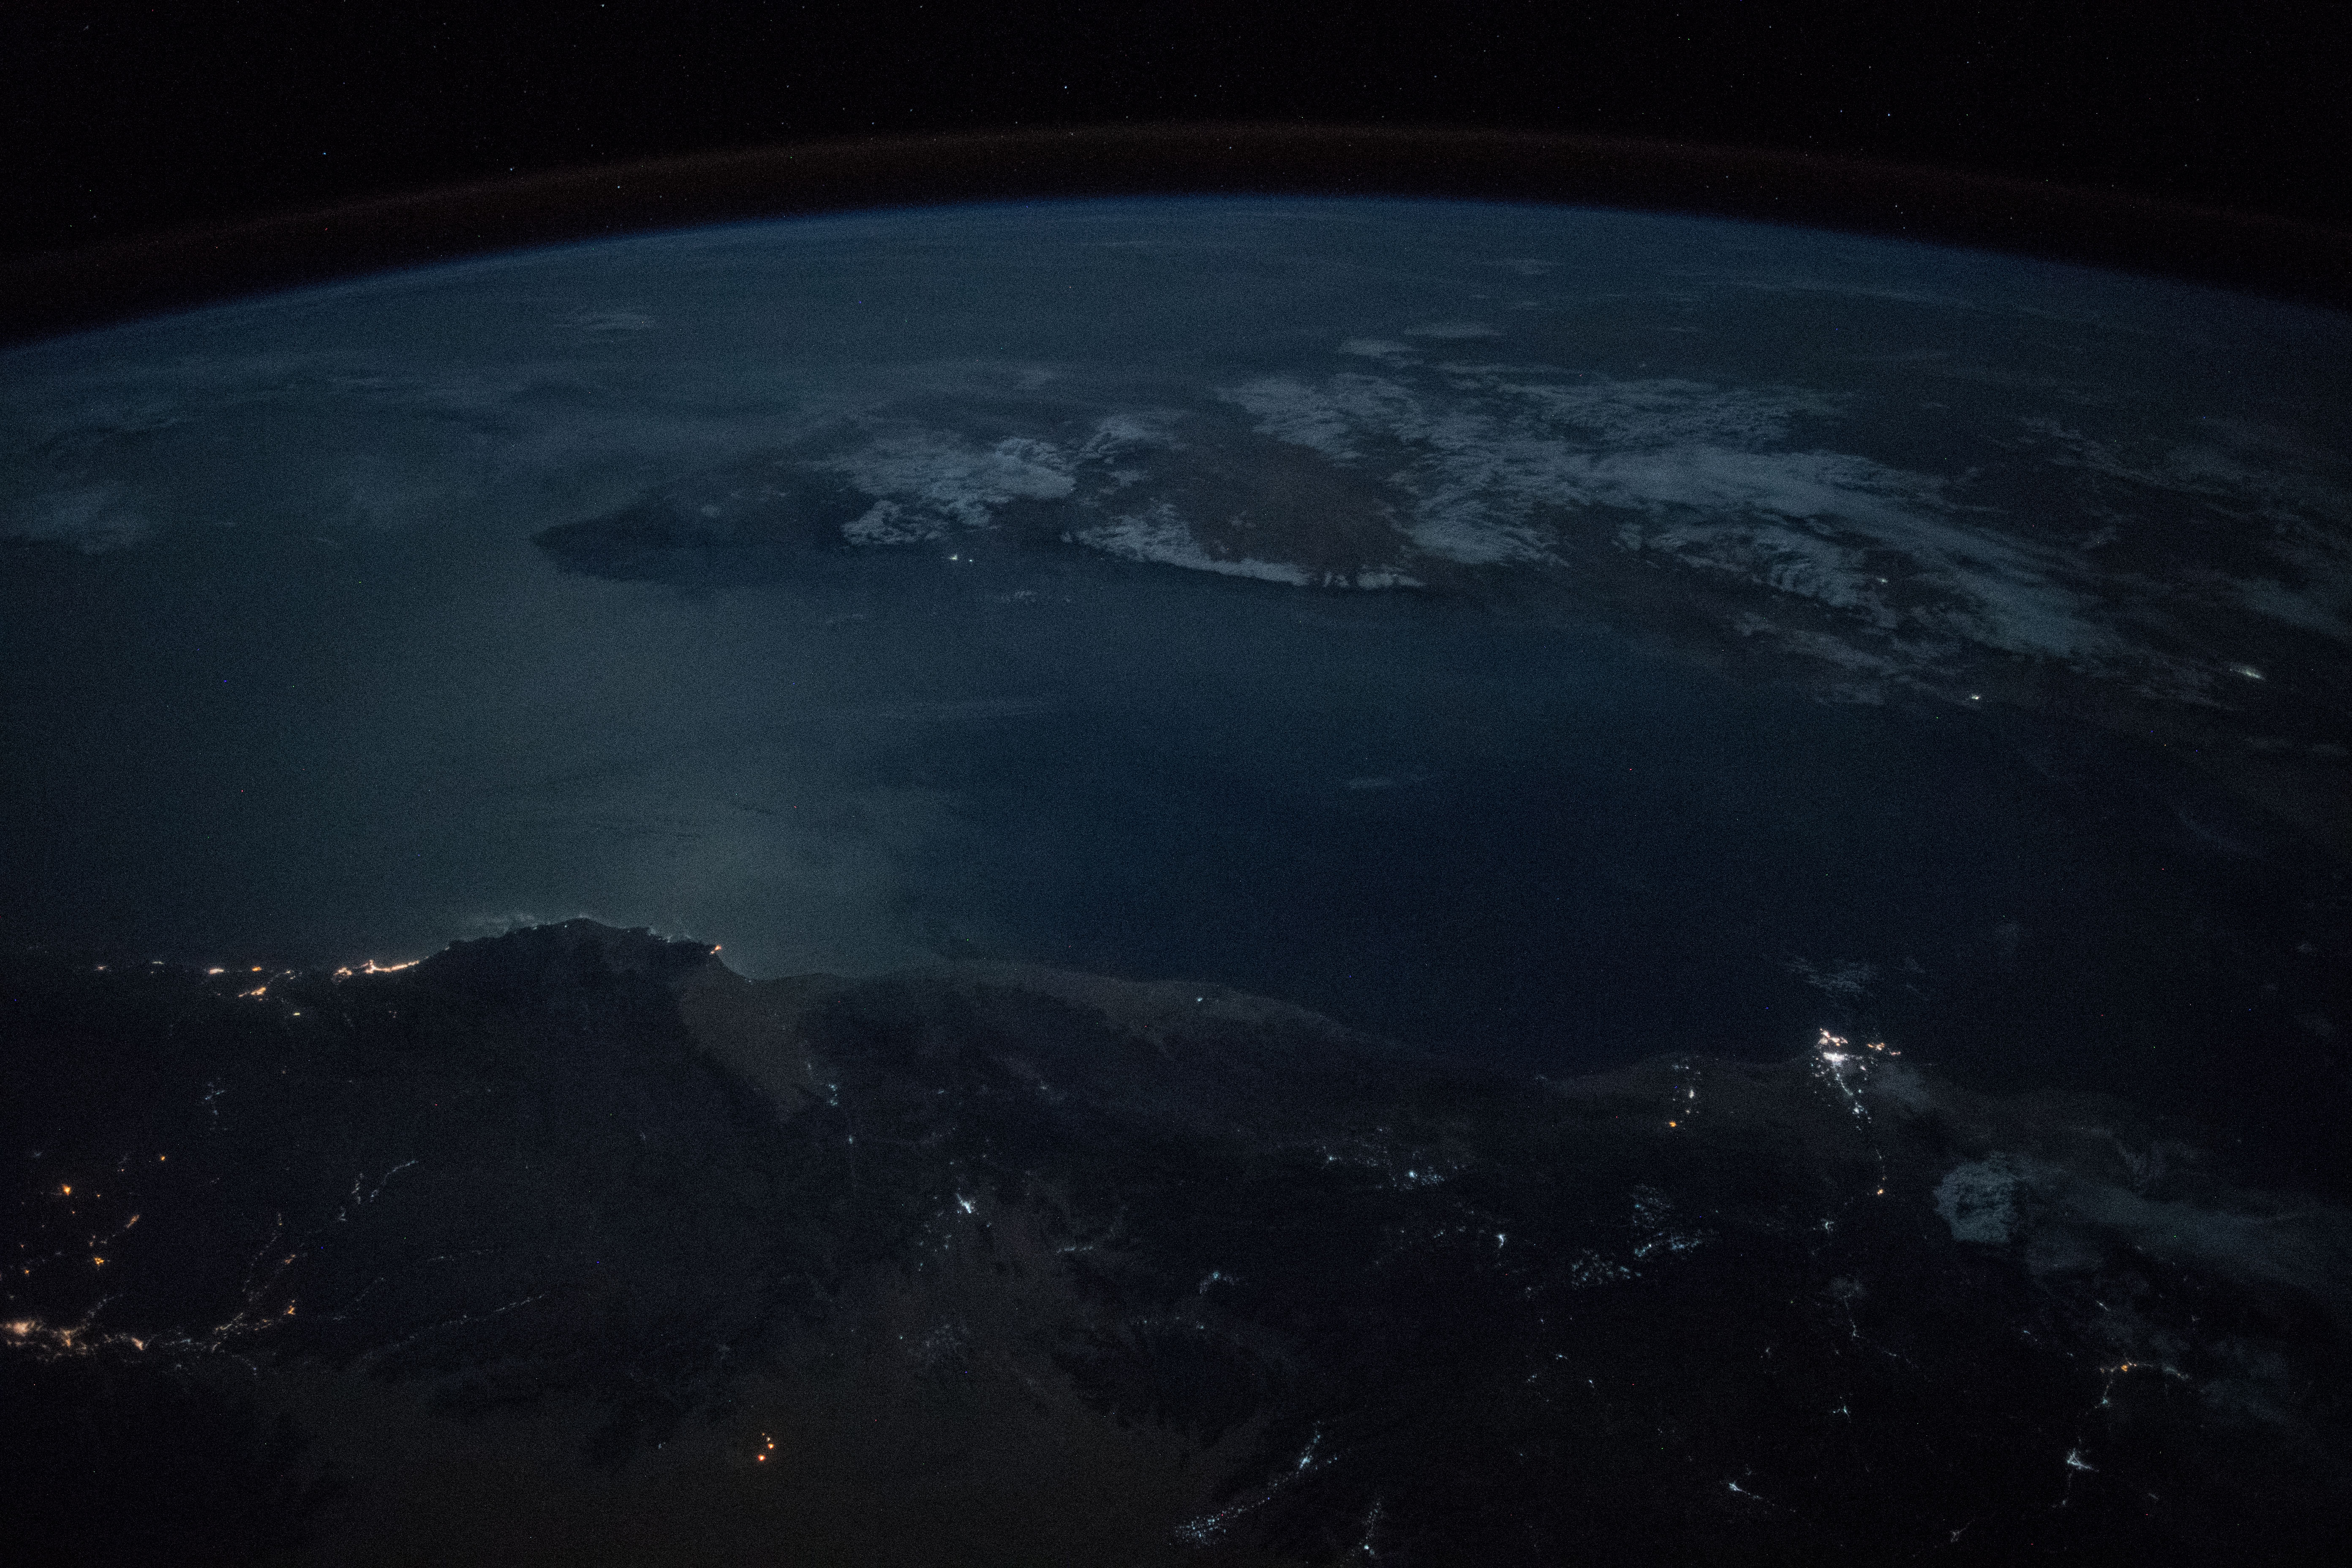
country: SOMALIA
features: OGO MOUNTAINS, COAST, GULF OF ADEN, NIGHT, EARTH LIMB
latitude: 12.4
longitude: 47.8
